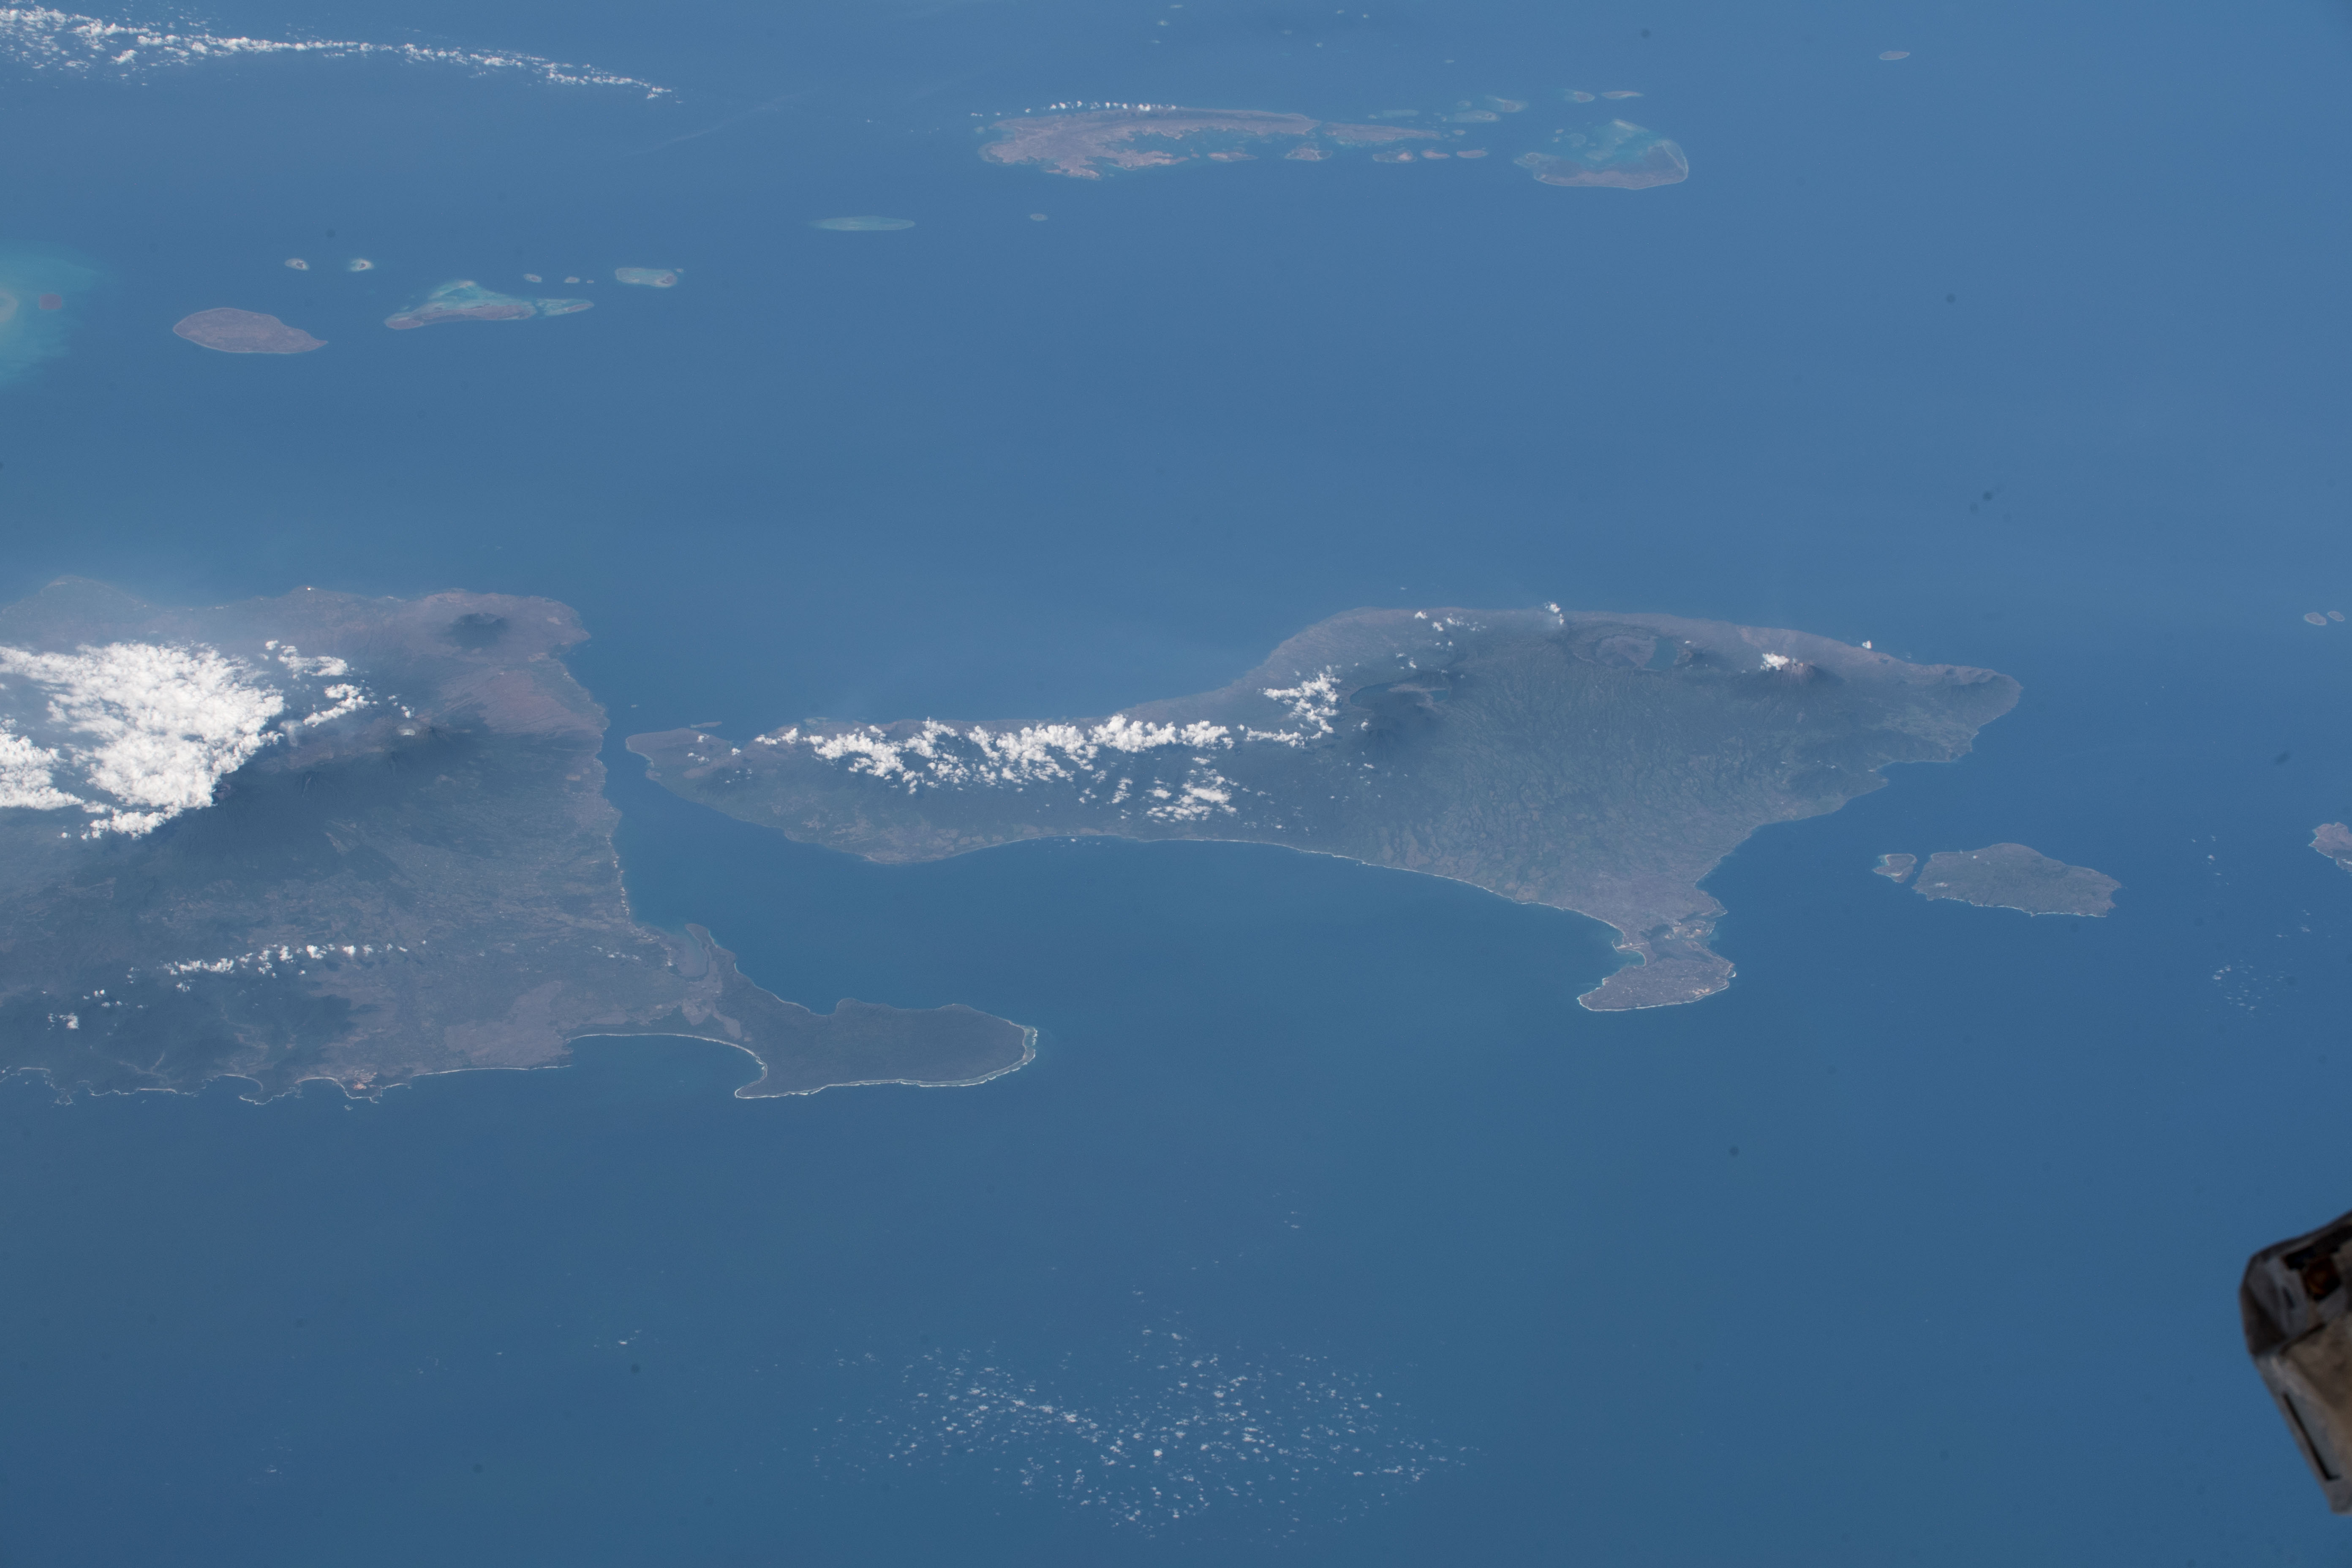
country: INDONESIA-J
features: BALI, BALI SEA, DENPASAR CITY, DENPASAR CITY, BANYUWANGI
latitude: -8.4
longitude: 114.7
